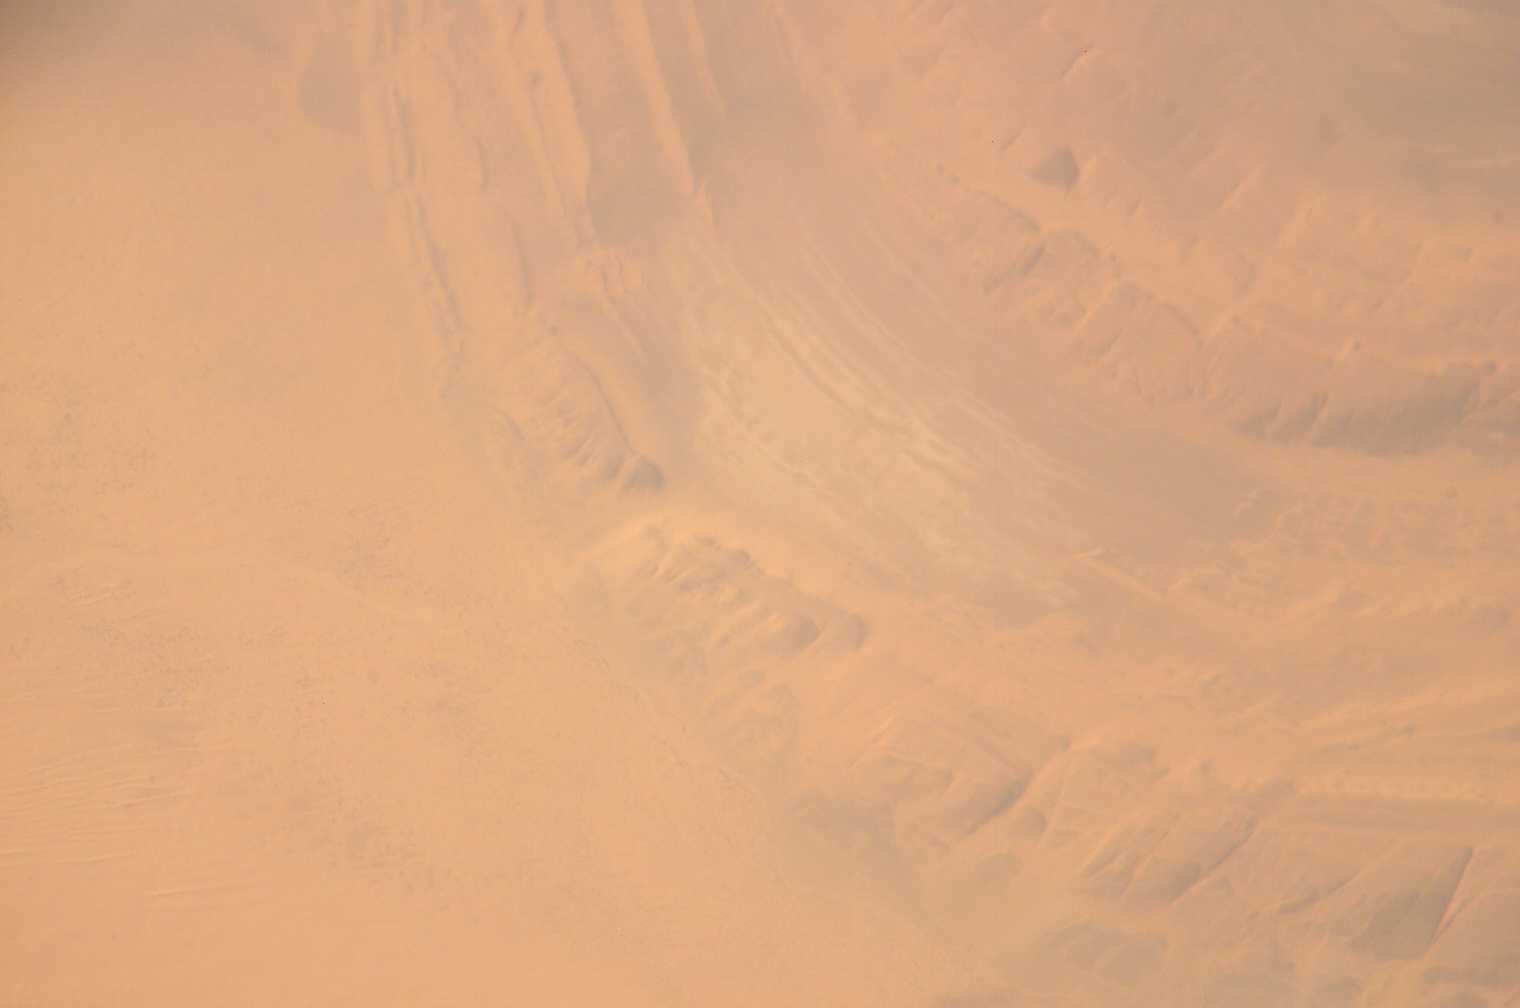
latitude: 21.2
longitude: -11.3
